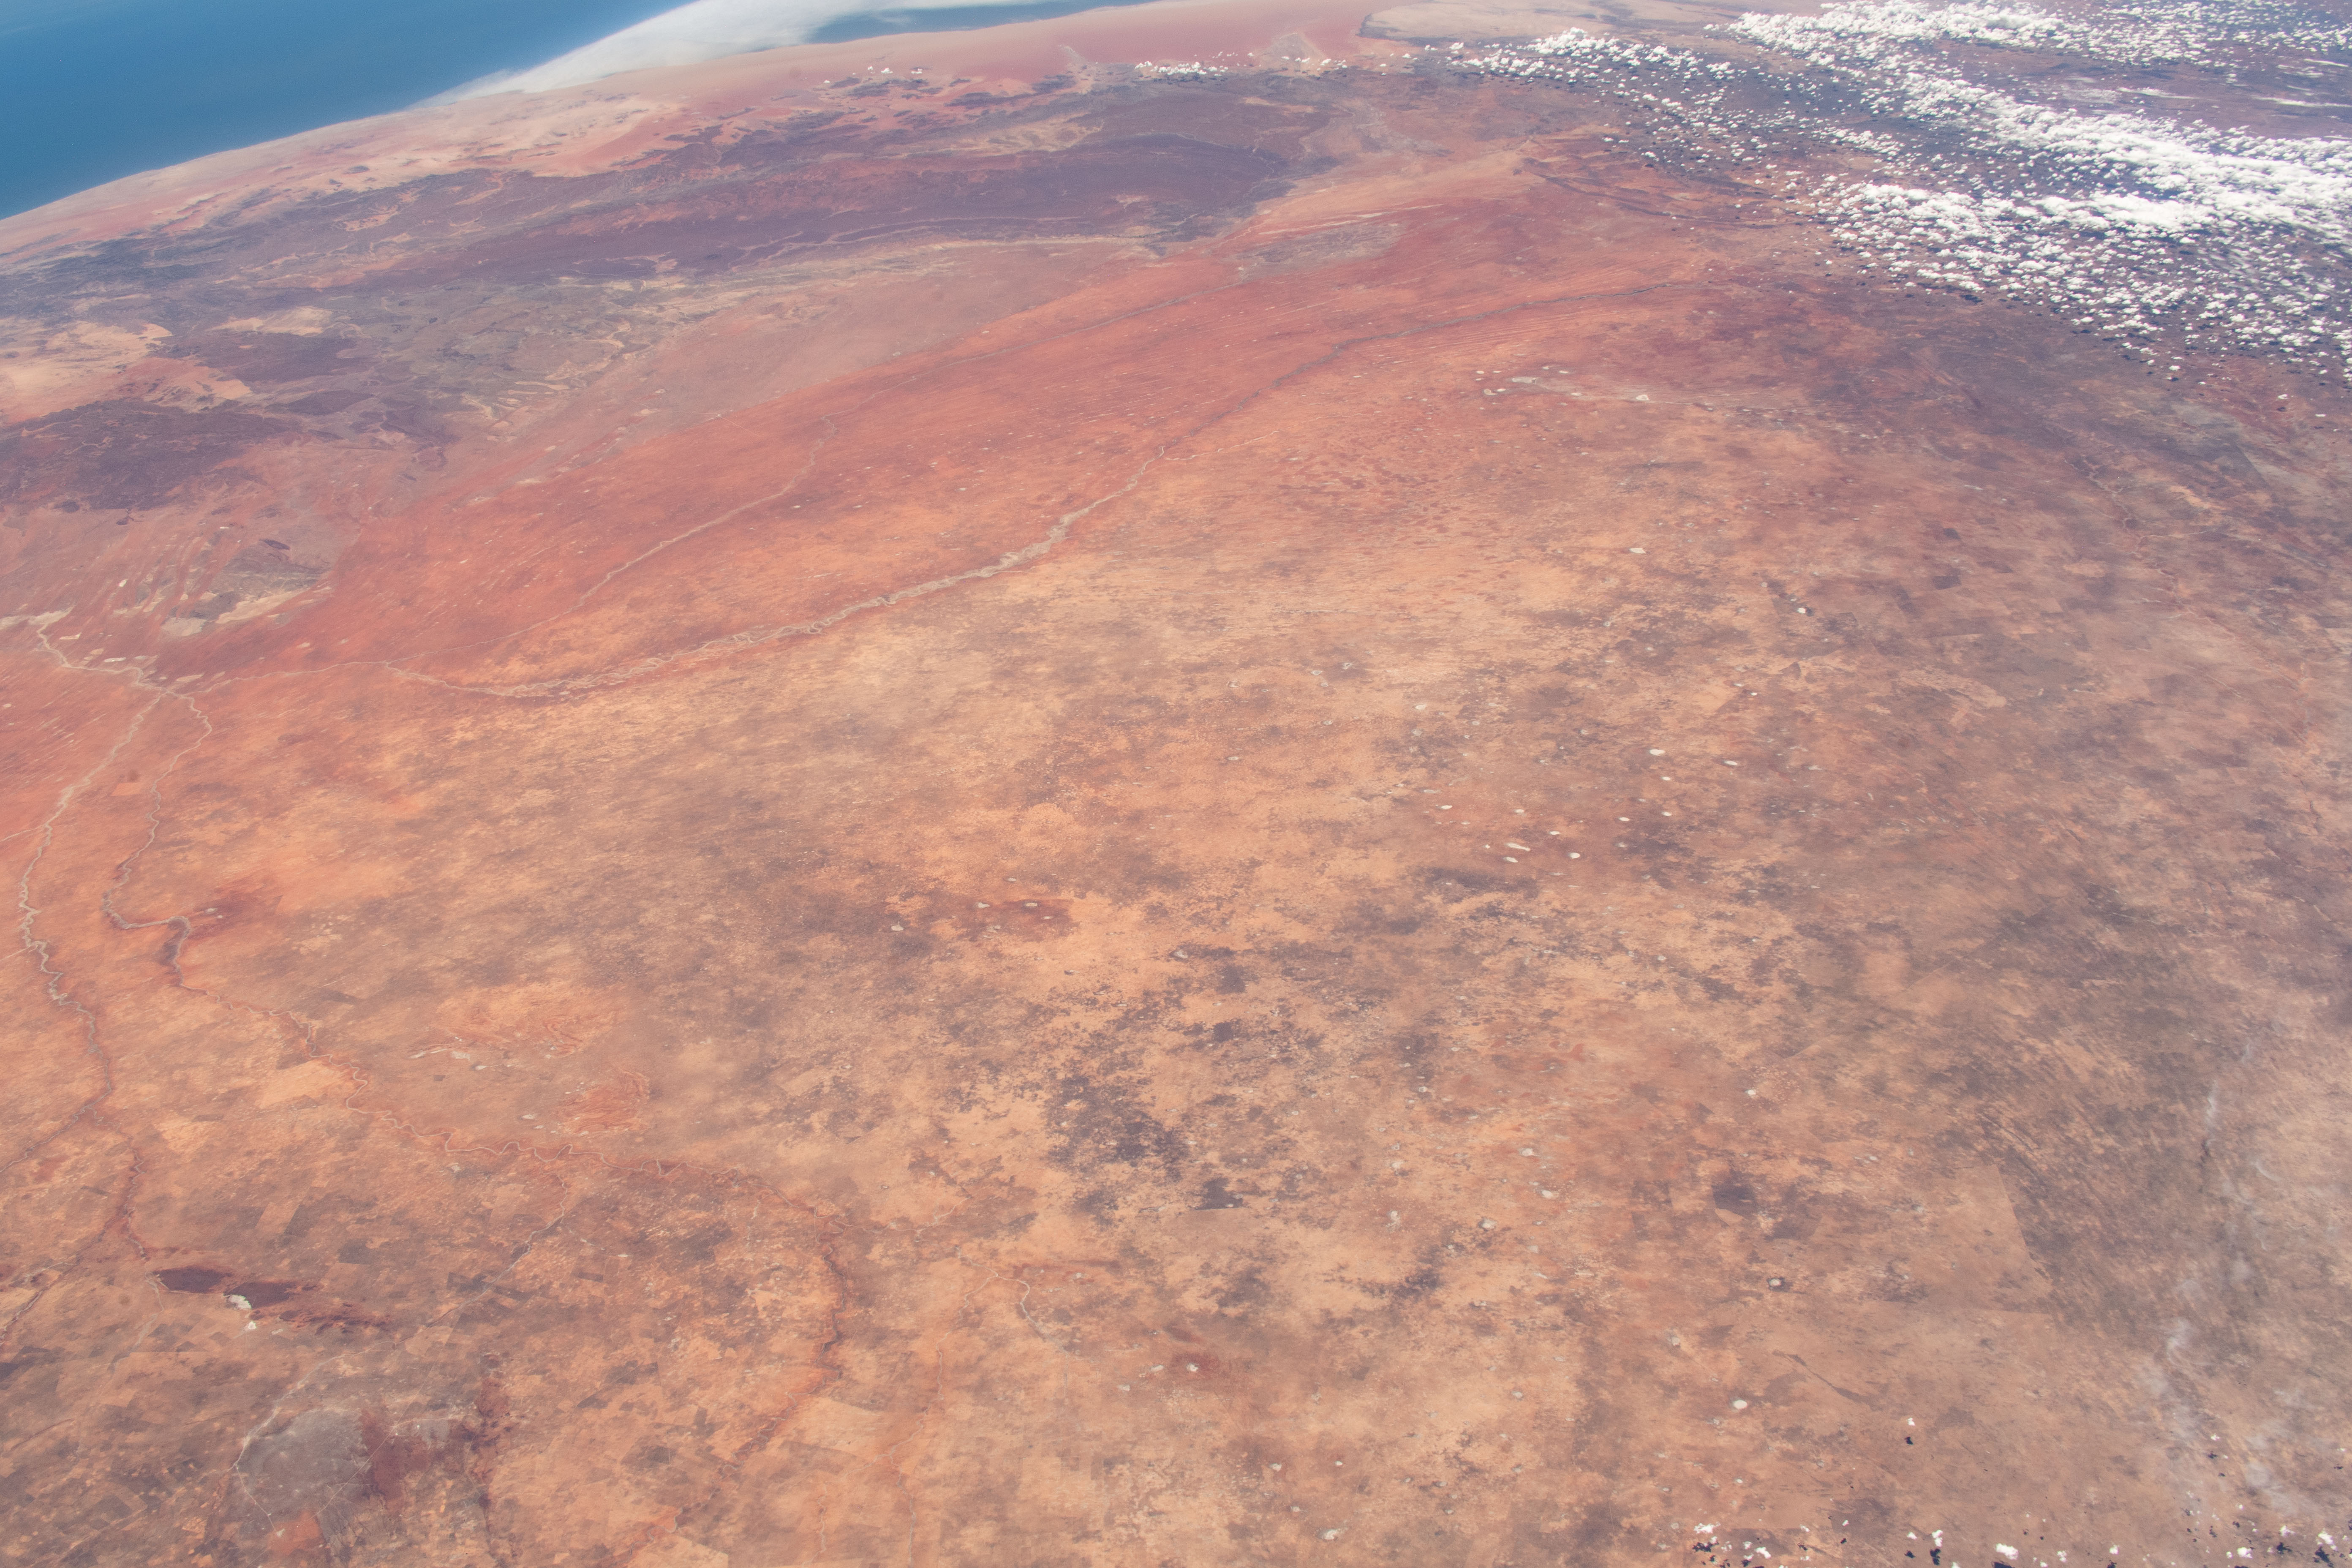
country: BOTSWANA
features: KALAHARI DESERT, GROOT KARAS MOUNTAINS
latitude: -24.5
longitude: 21.5
